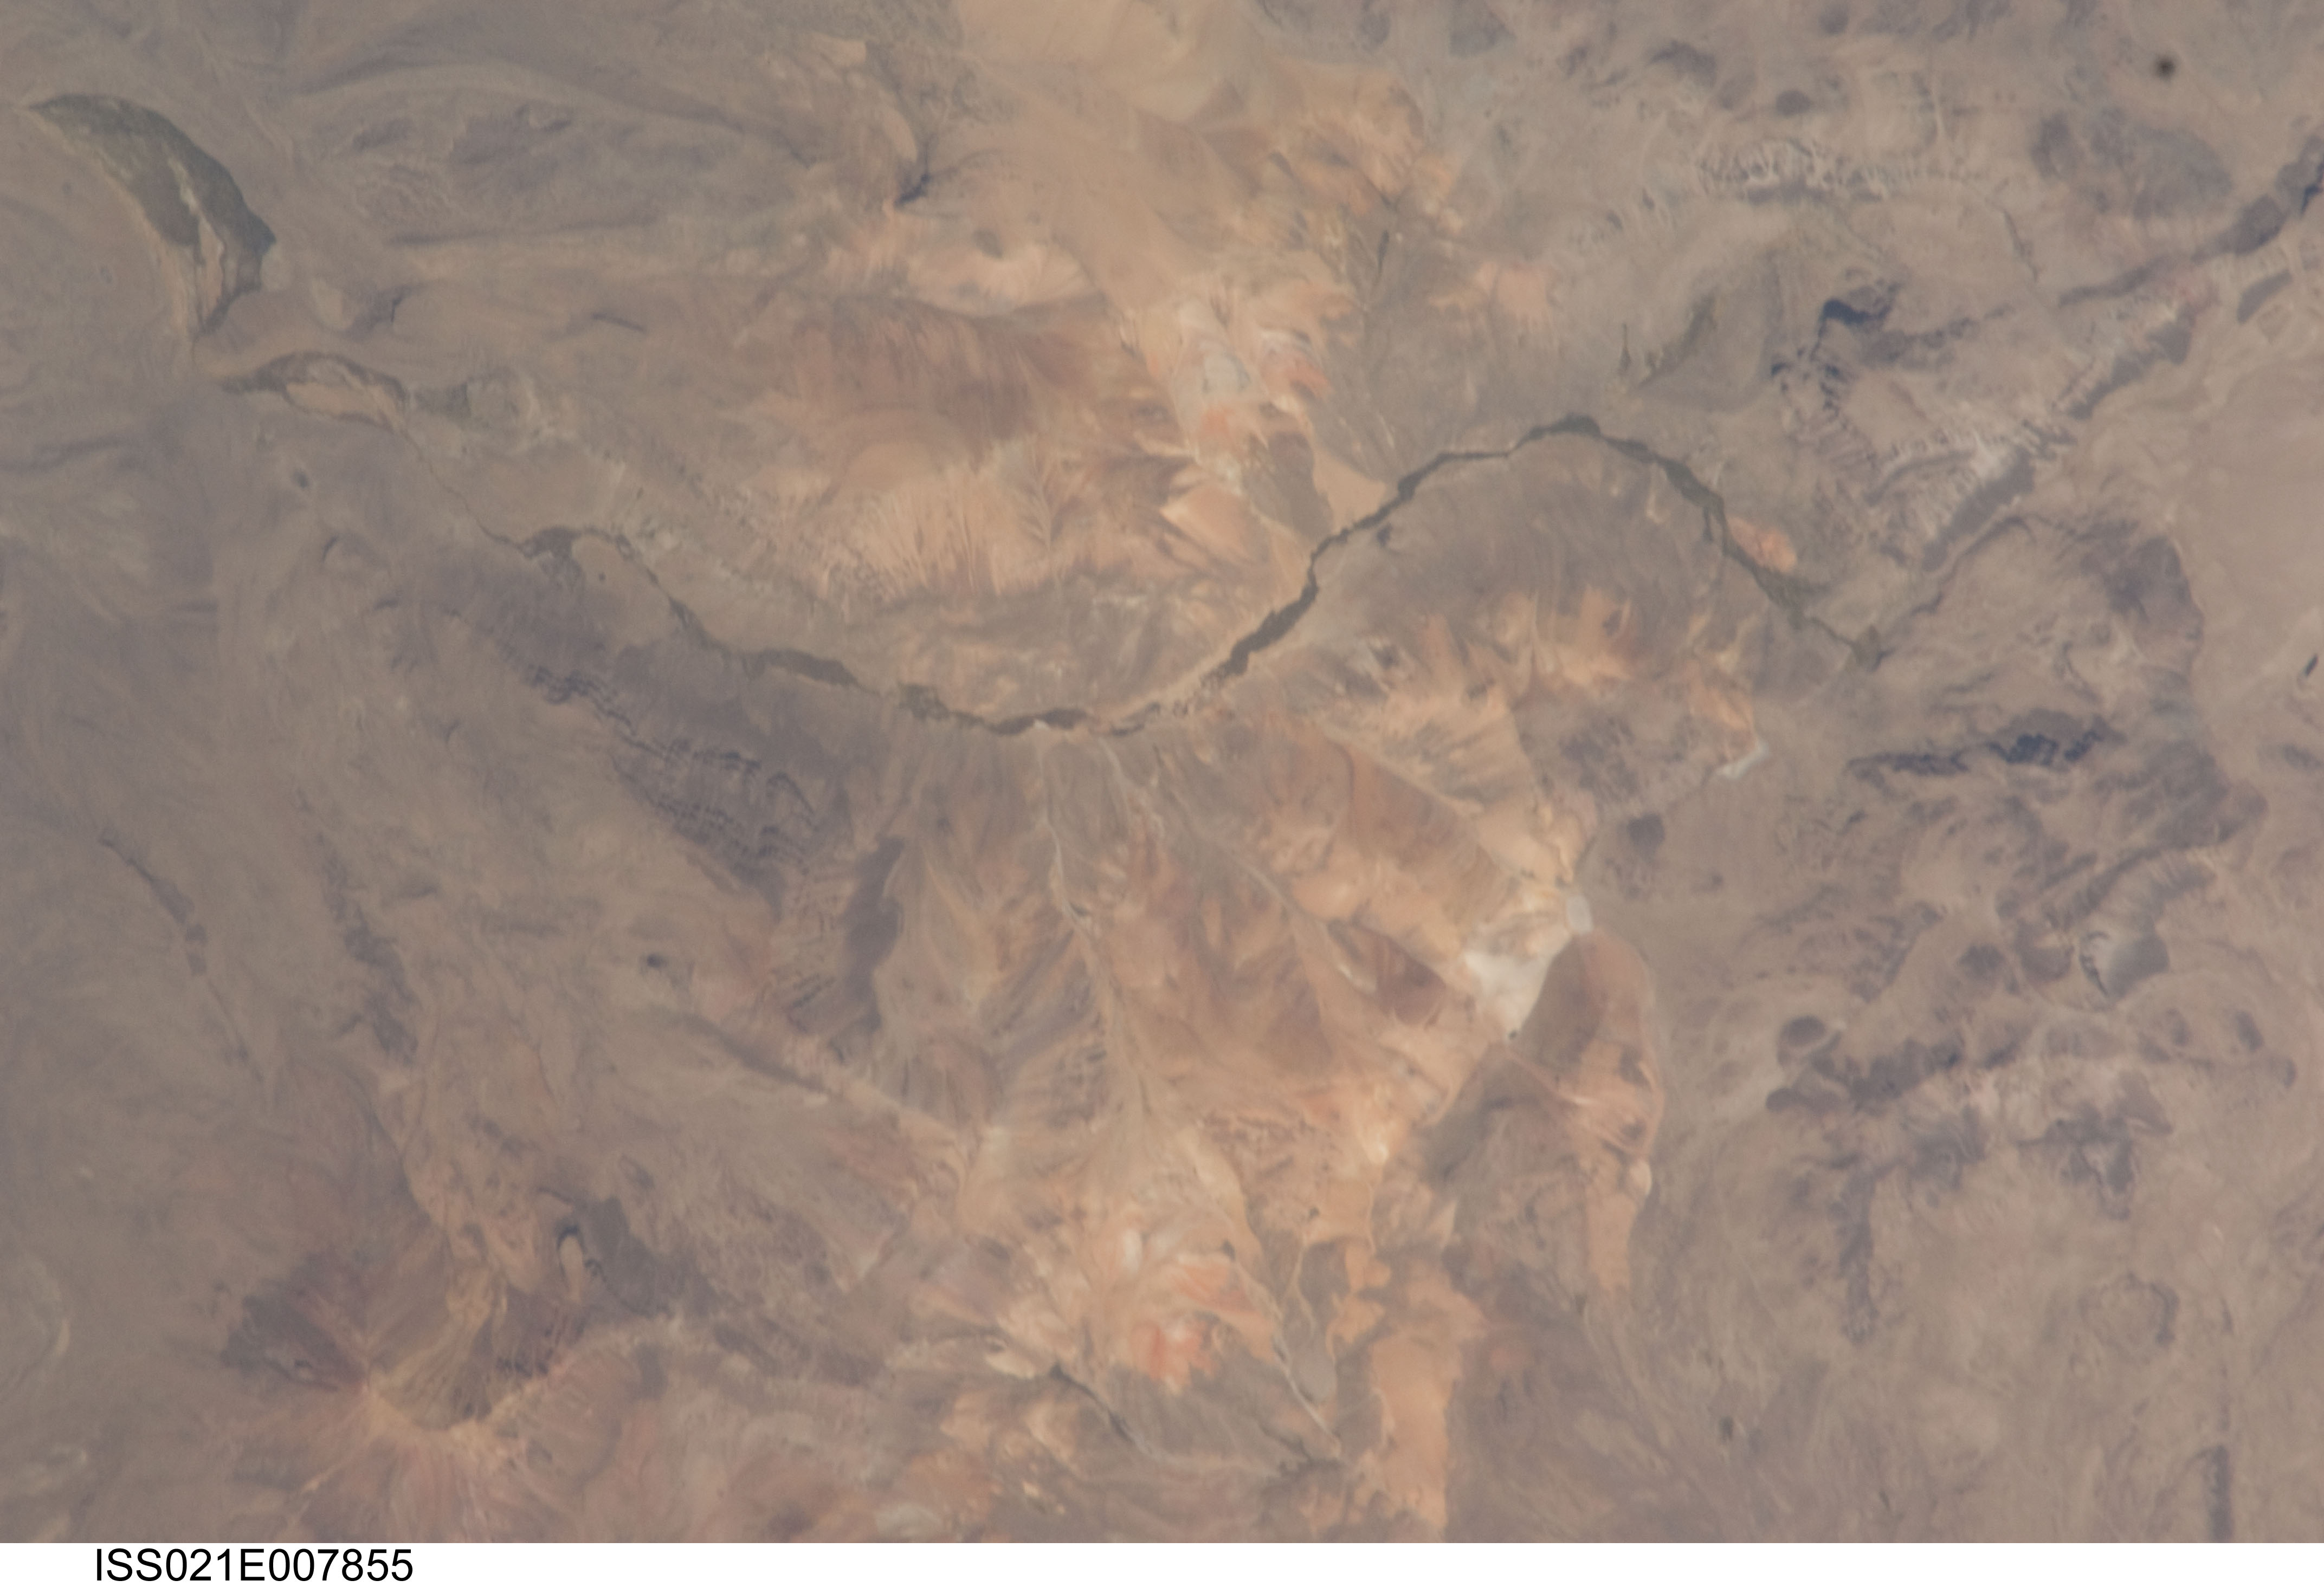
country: PERU
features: VOLCANO, VALLEY AGR.
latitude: -17.4
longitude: -69.8
